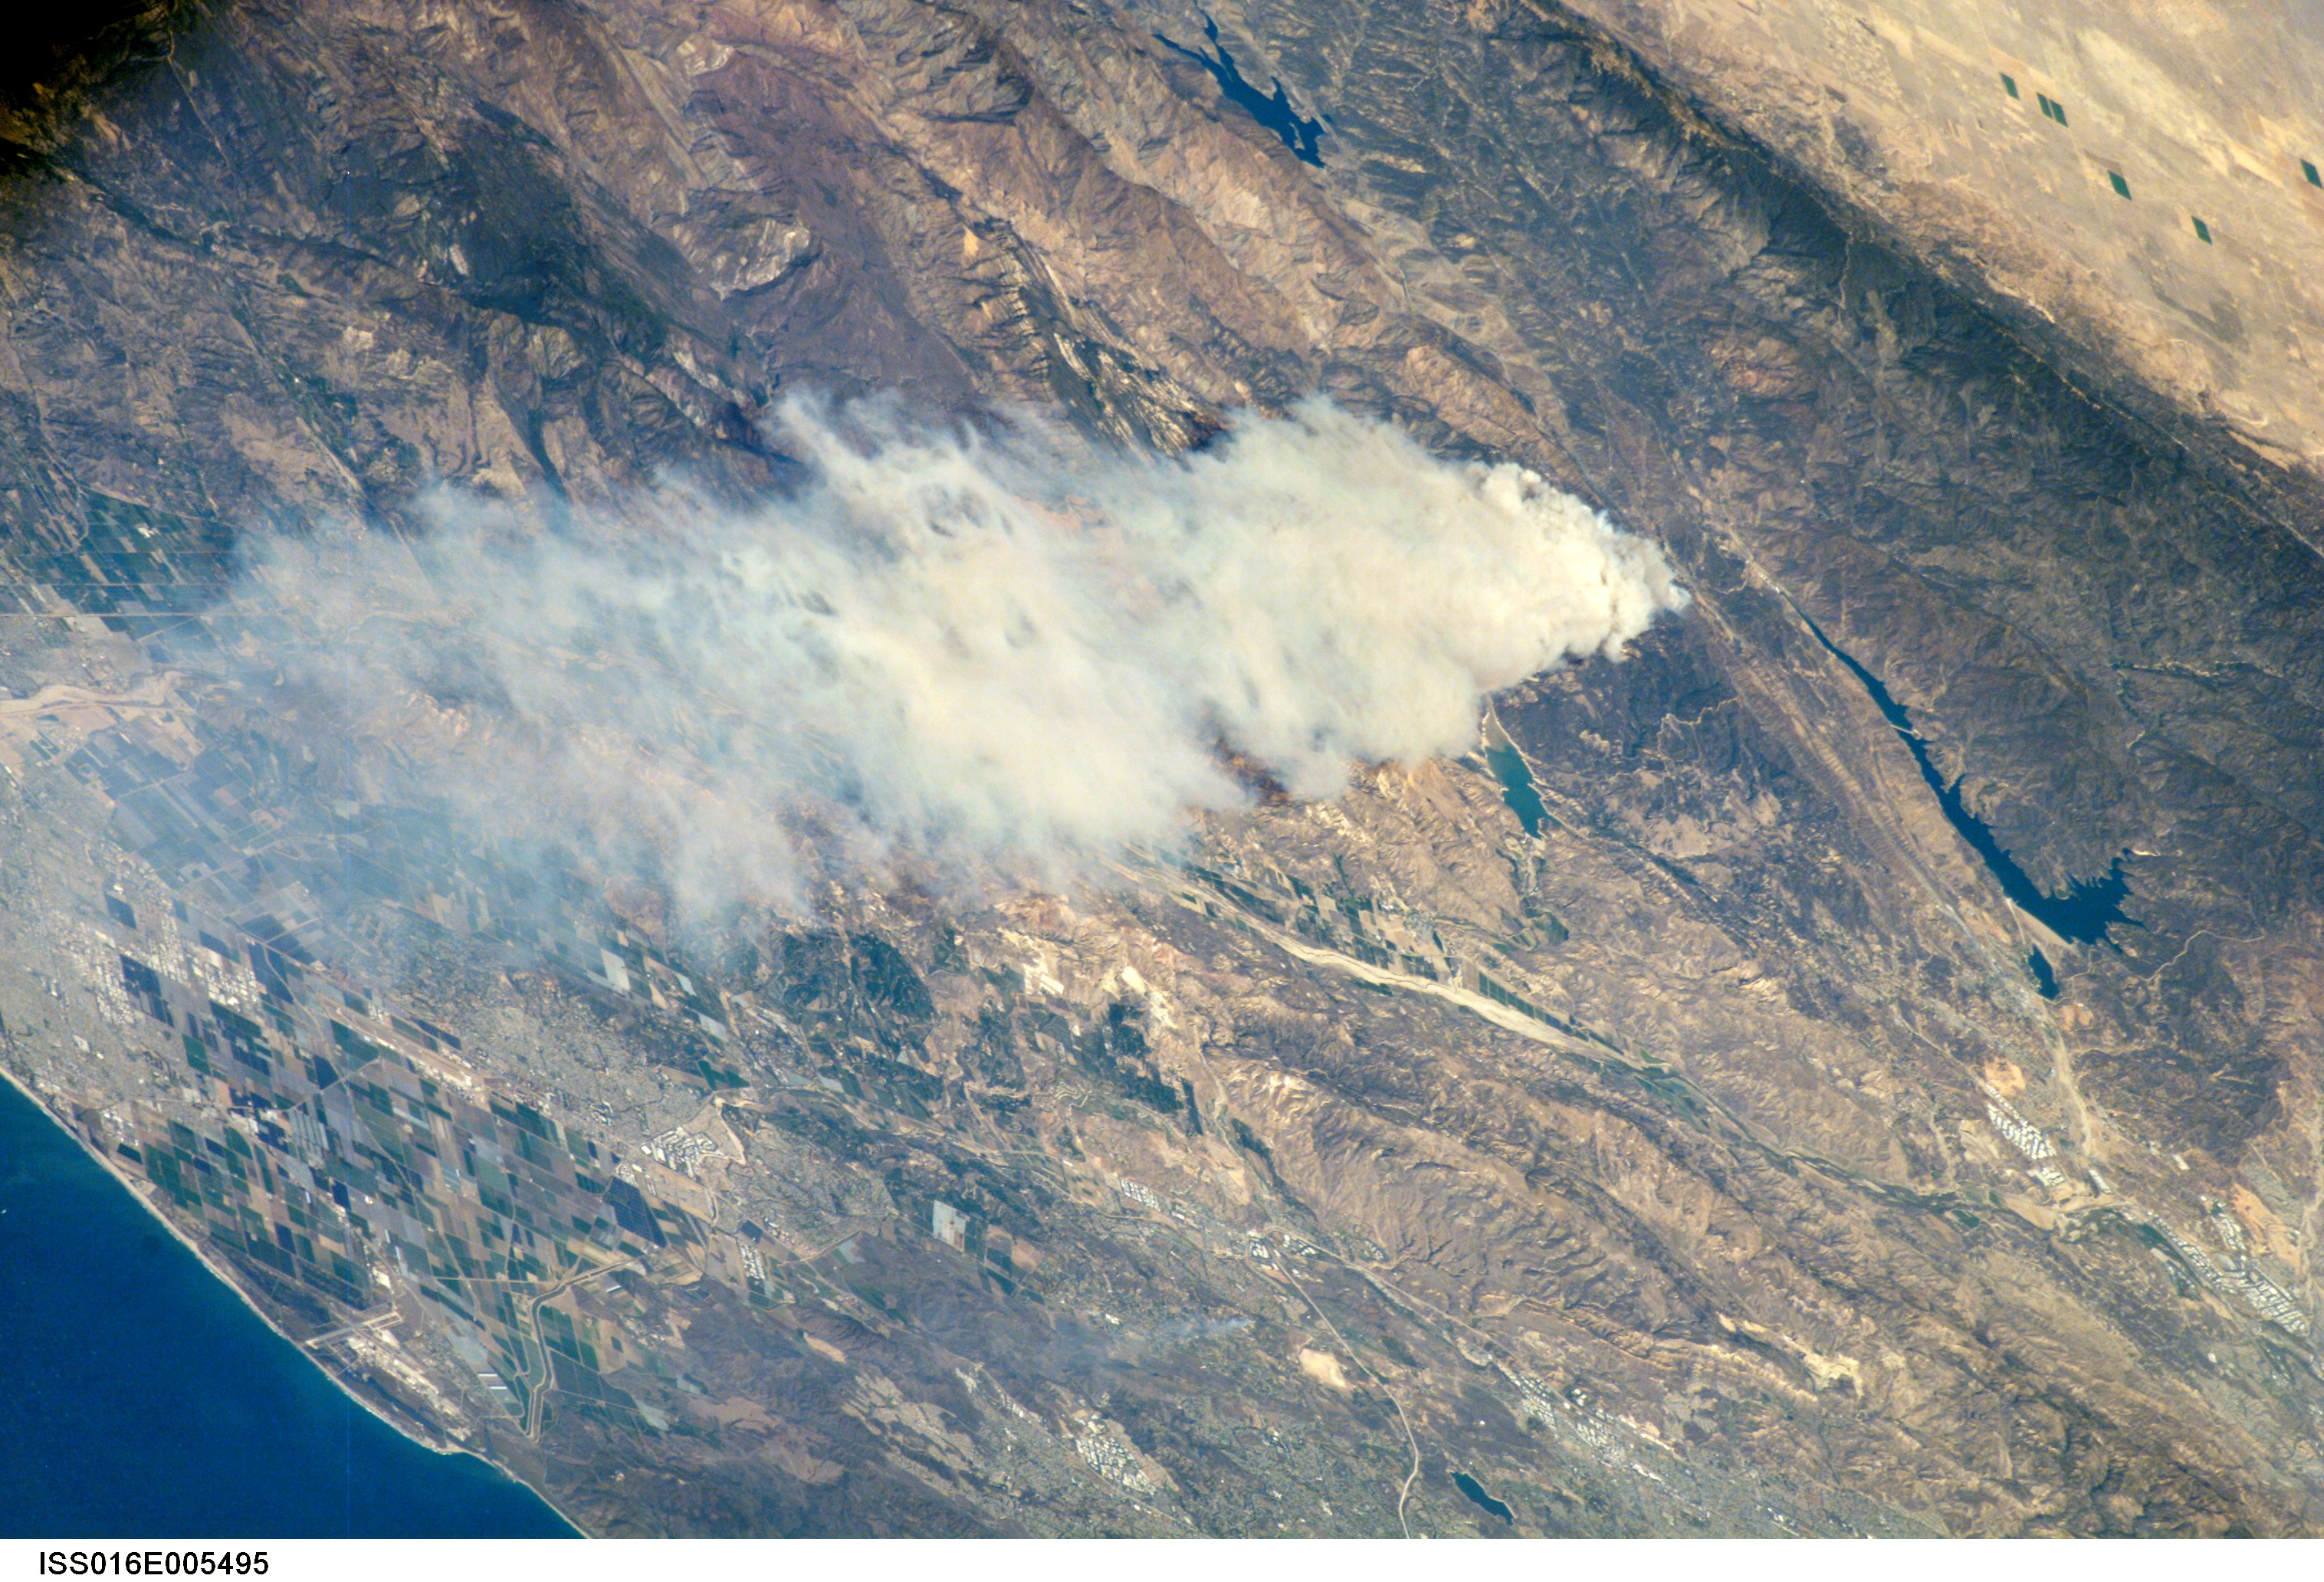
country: USA-CALIFORNIA
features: SMOKE PLUME NE. OF OXNARD
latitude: 34.5
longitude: -118.8
